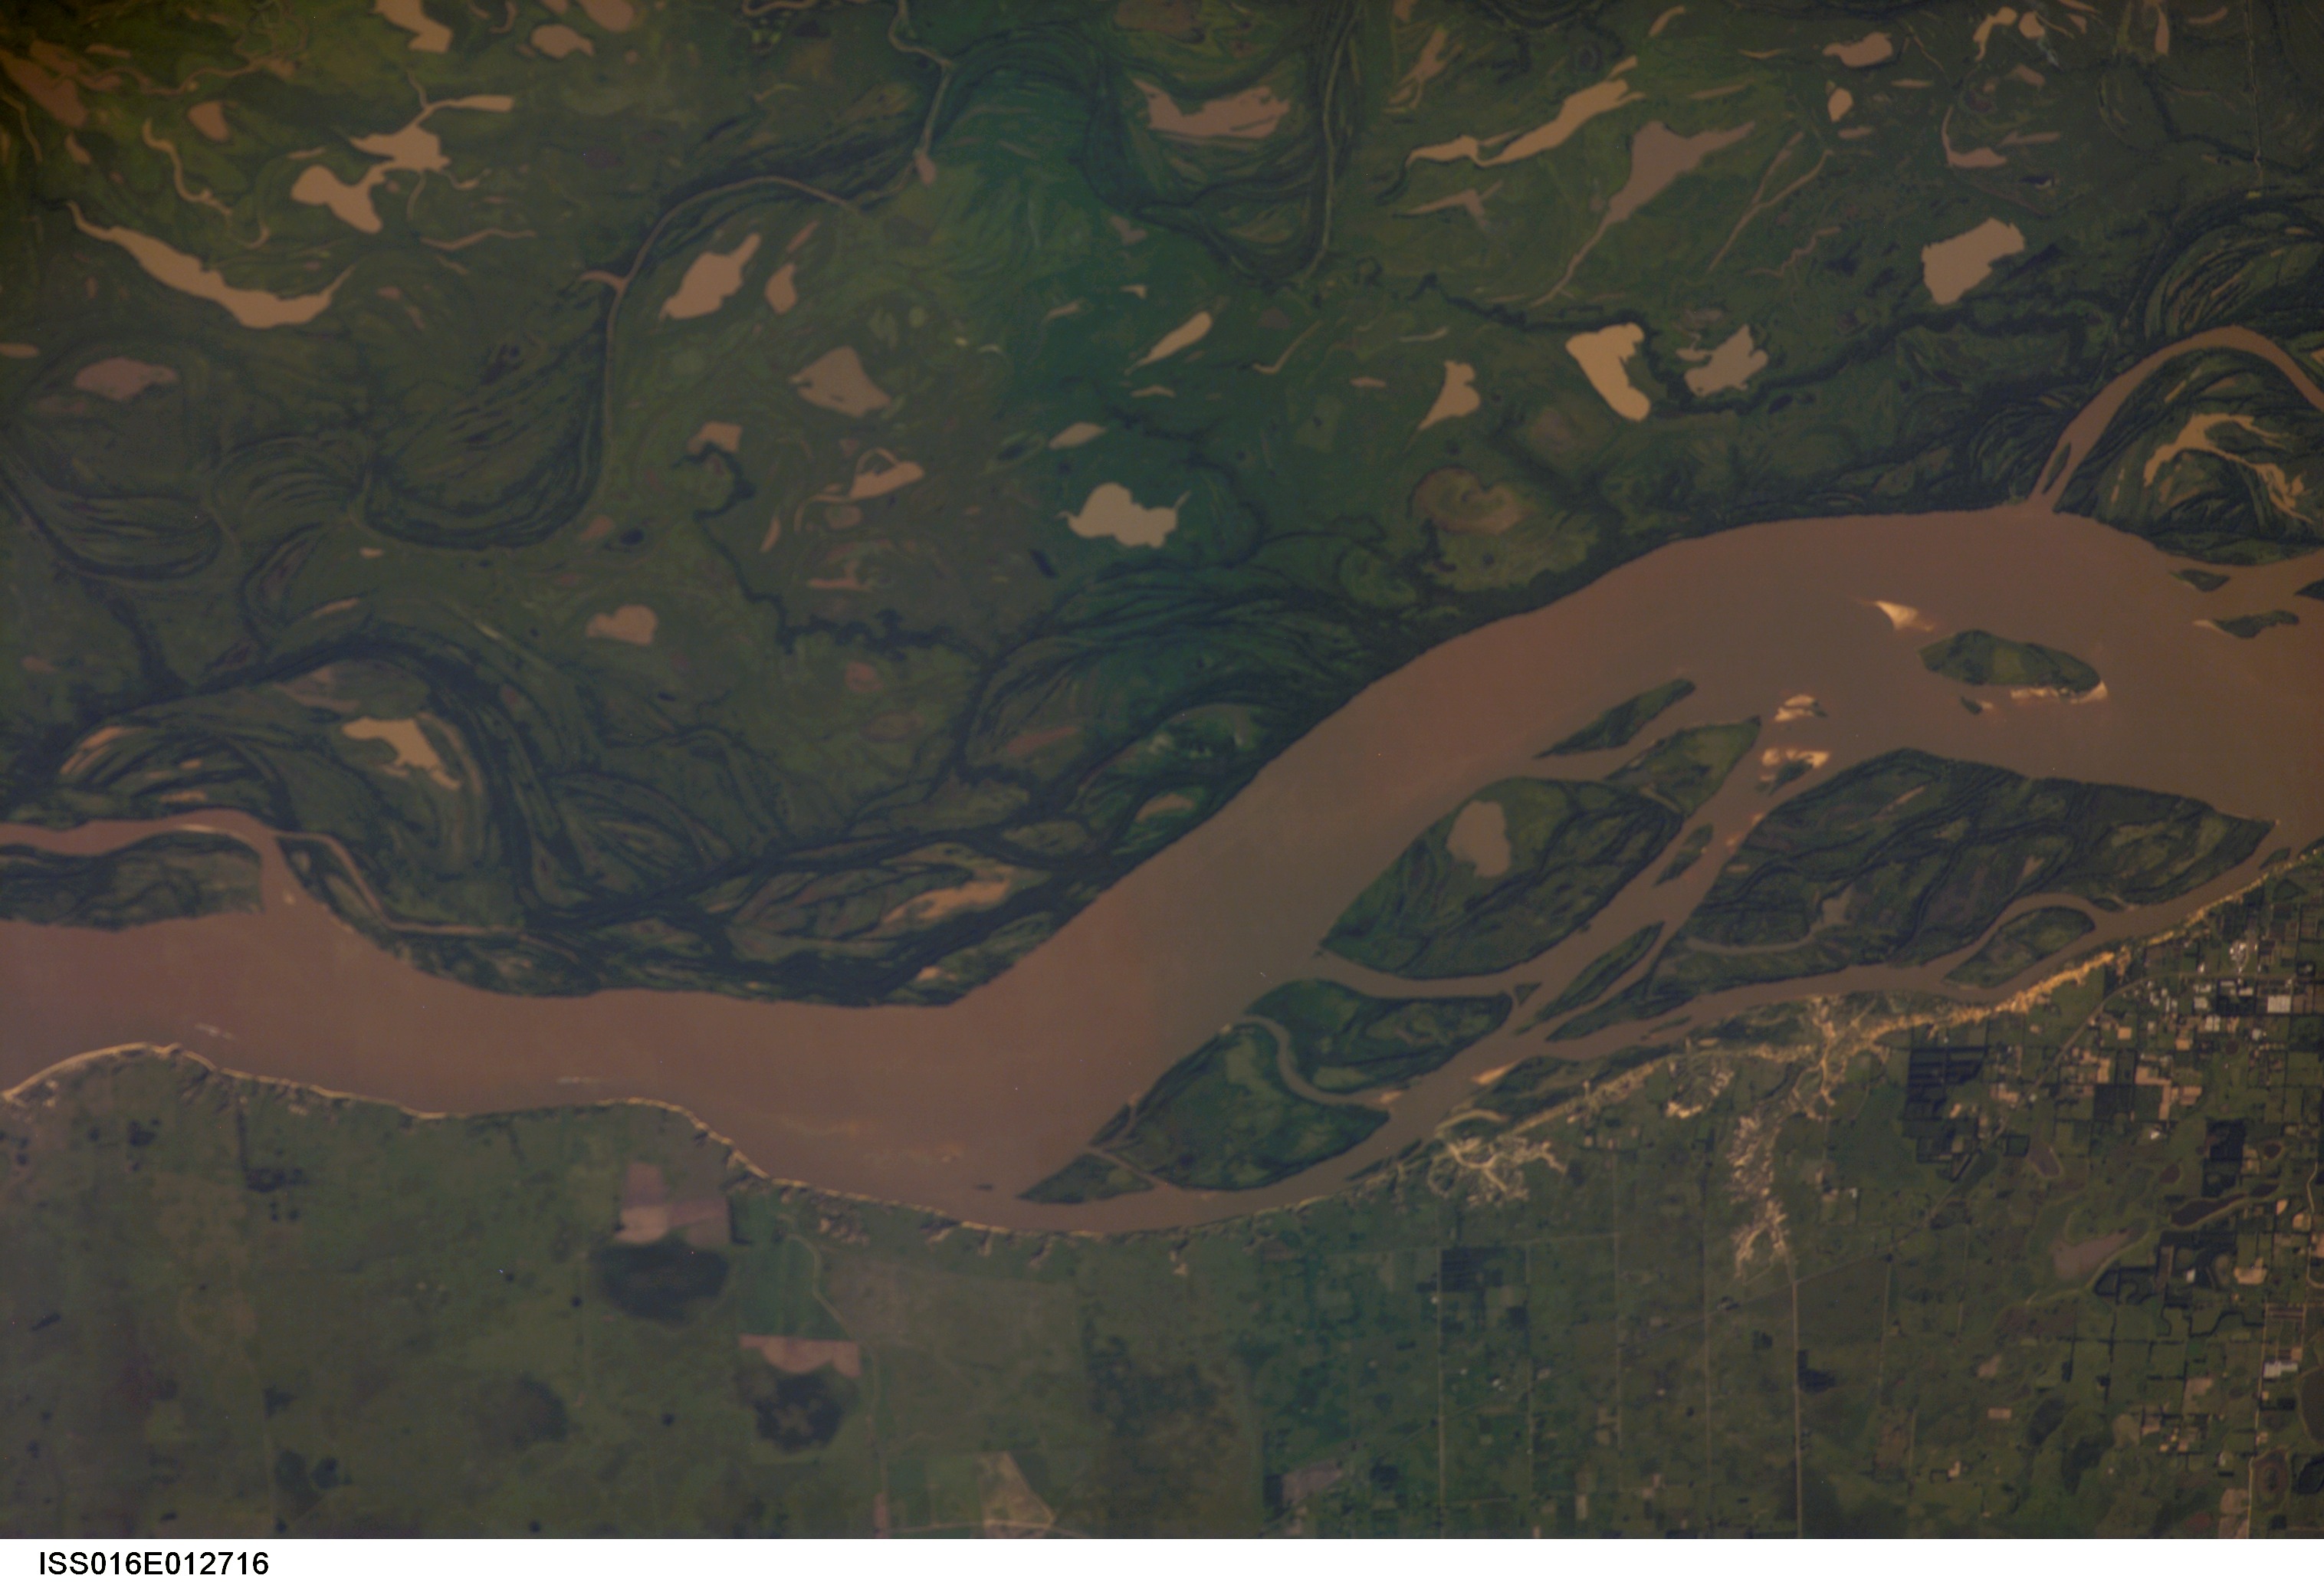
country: ARGENTINA
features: PARANA R., BELLA VISTA AREA
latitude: -28.6
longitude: -59.1
